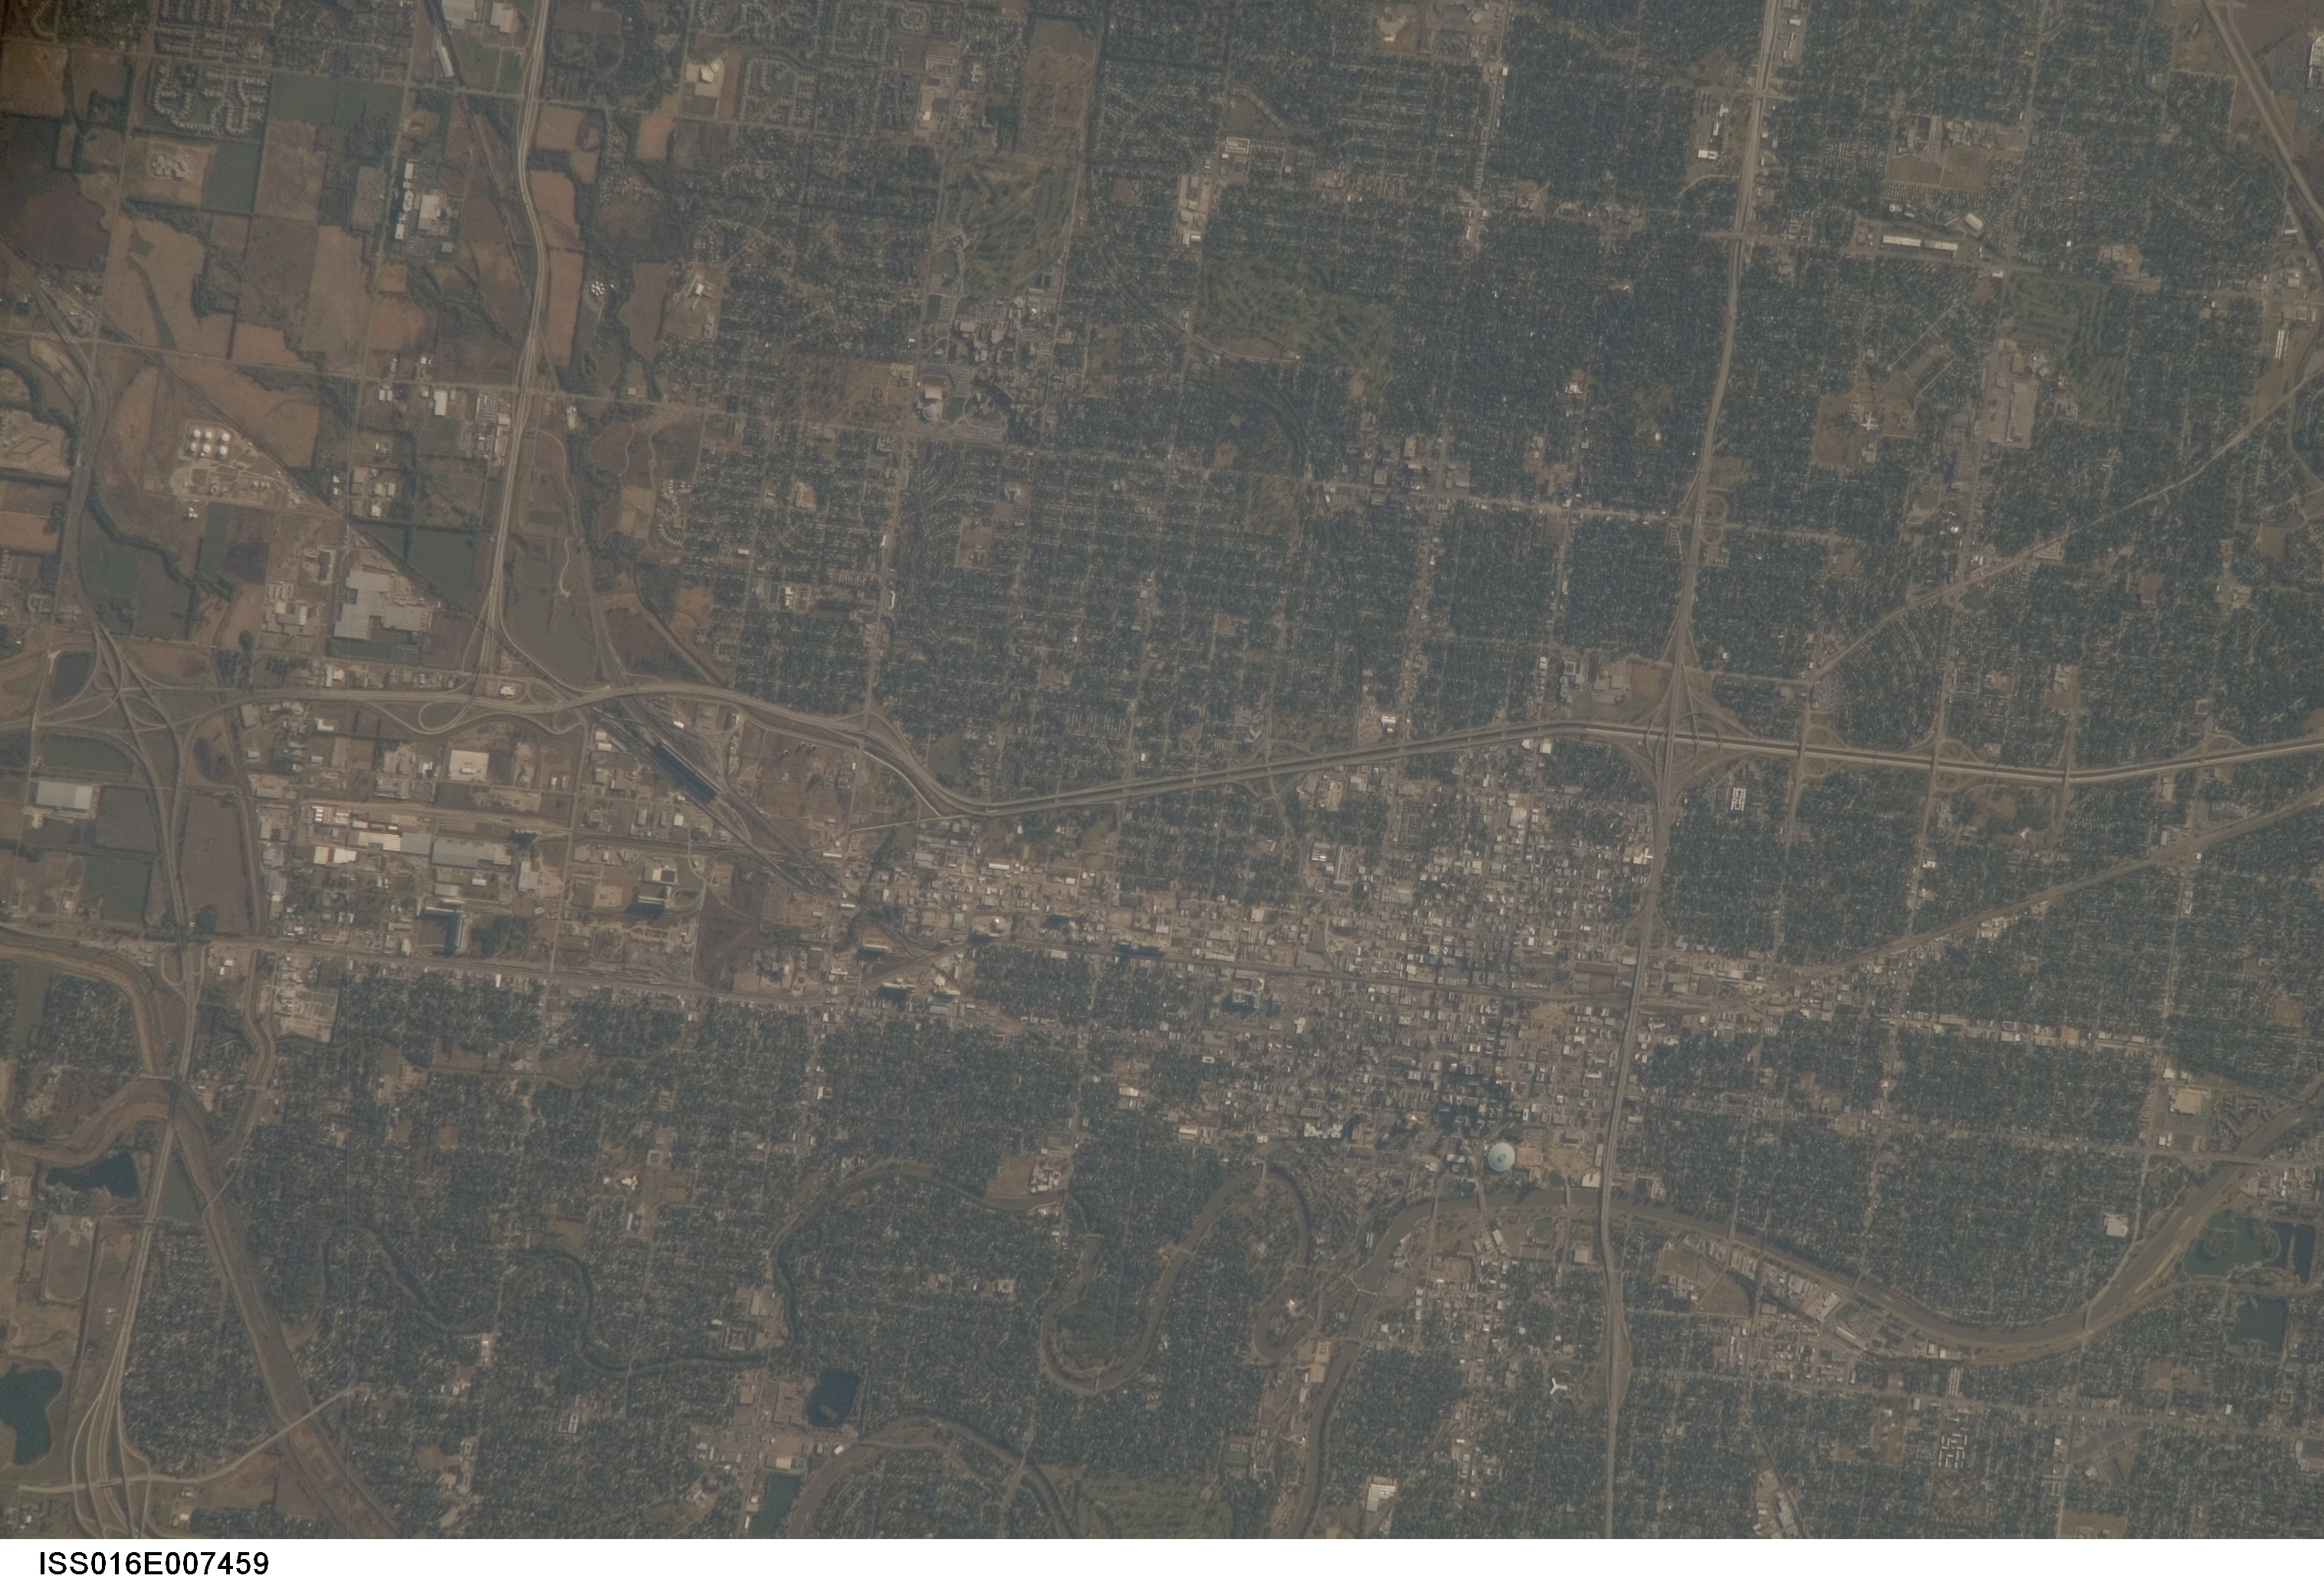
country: USA-KANSAS
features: WICHITA, ARKANSAS R., CITY
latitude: 37.7
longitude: -97.3
